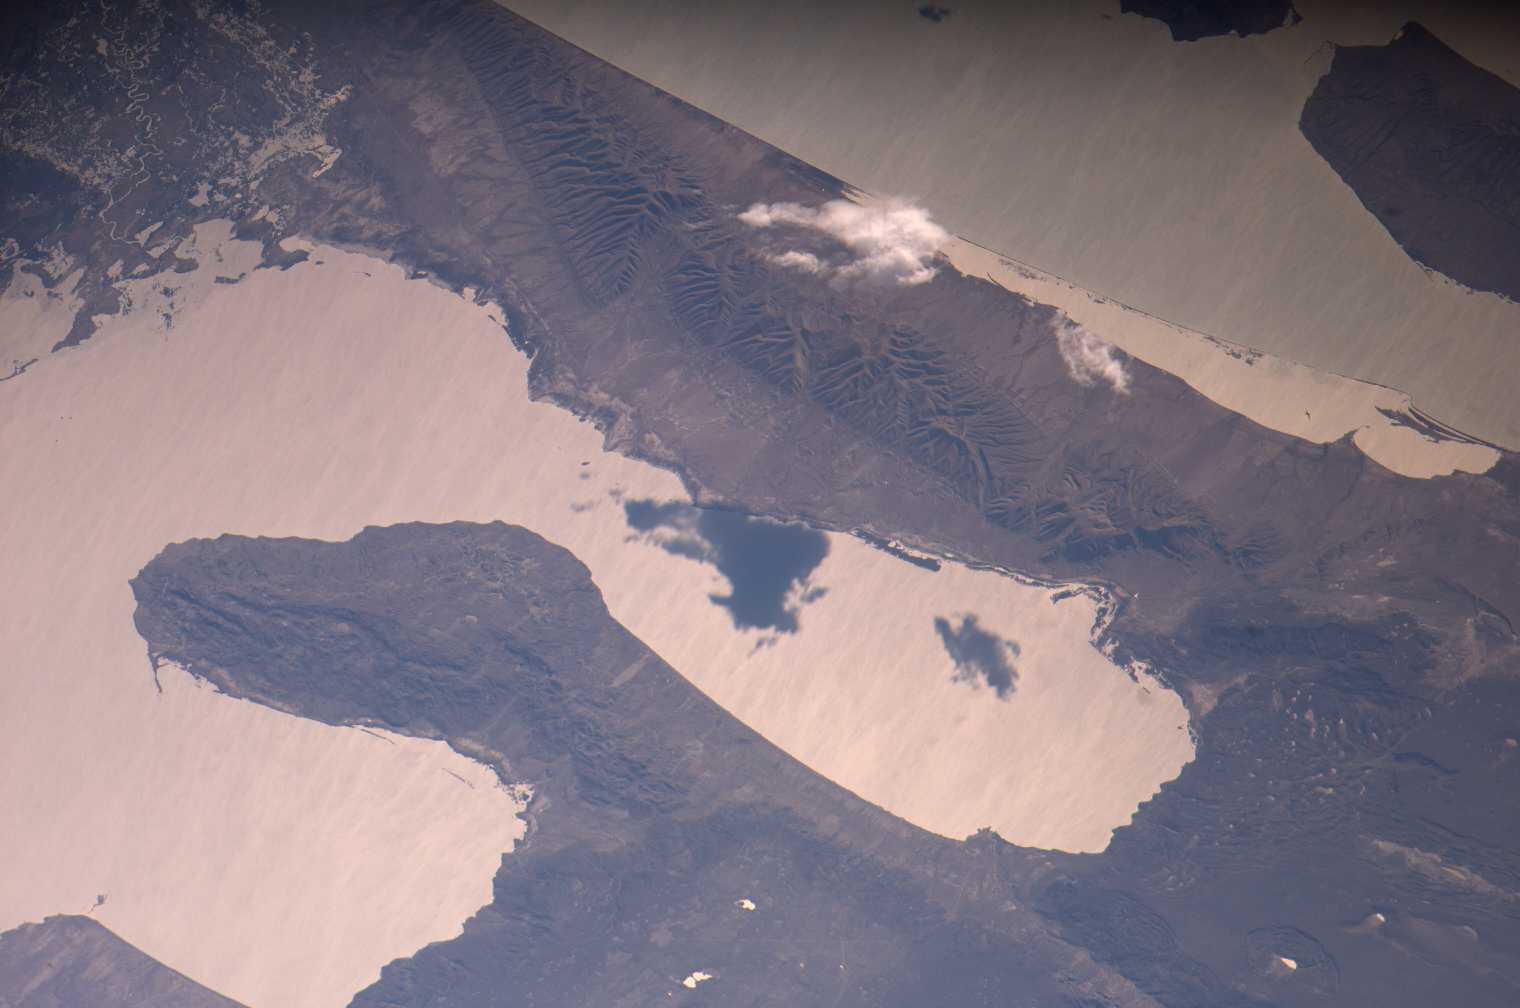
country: ARGENTINA
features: L. COLHUE HUAPI, L. MUSTERS
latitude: -45.4
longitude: -69.0
